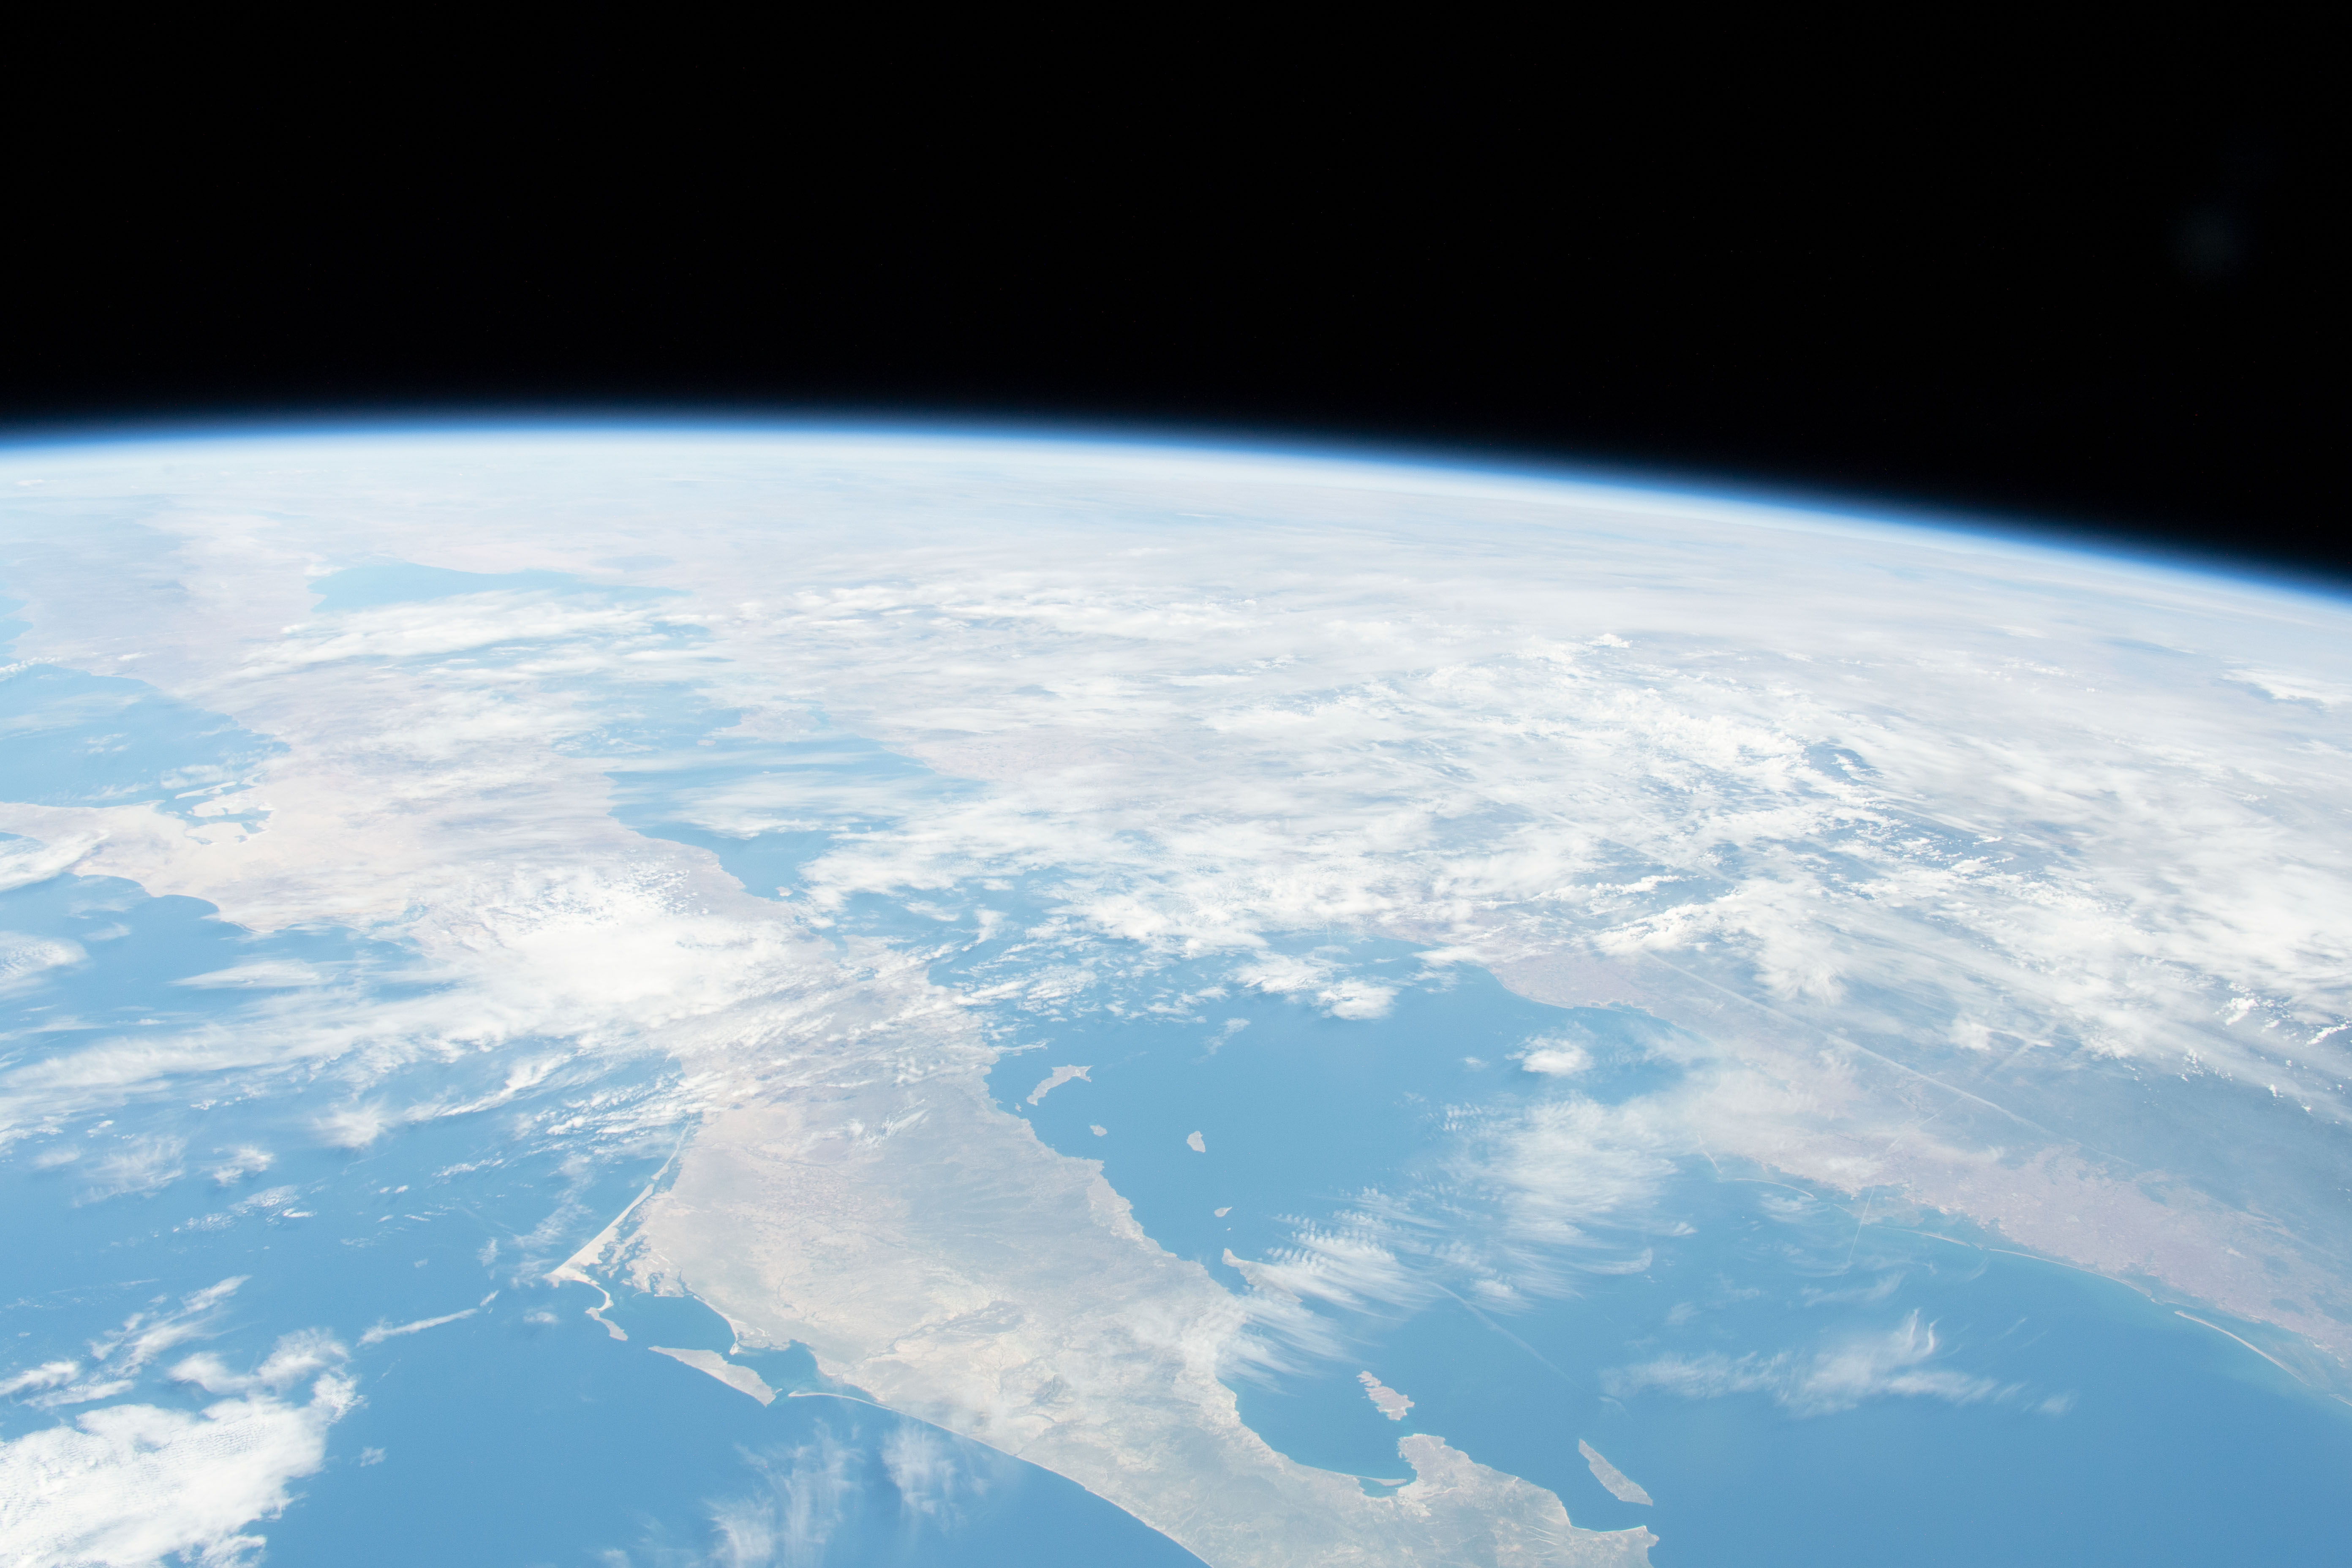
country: MEXICO
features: GULF OF CALIFORNIA, BAJA CALIFORNIA SUR
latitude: 29.0
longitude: -110.5
